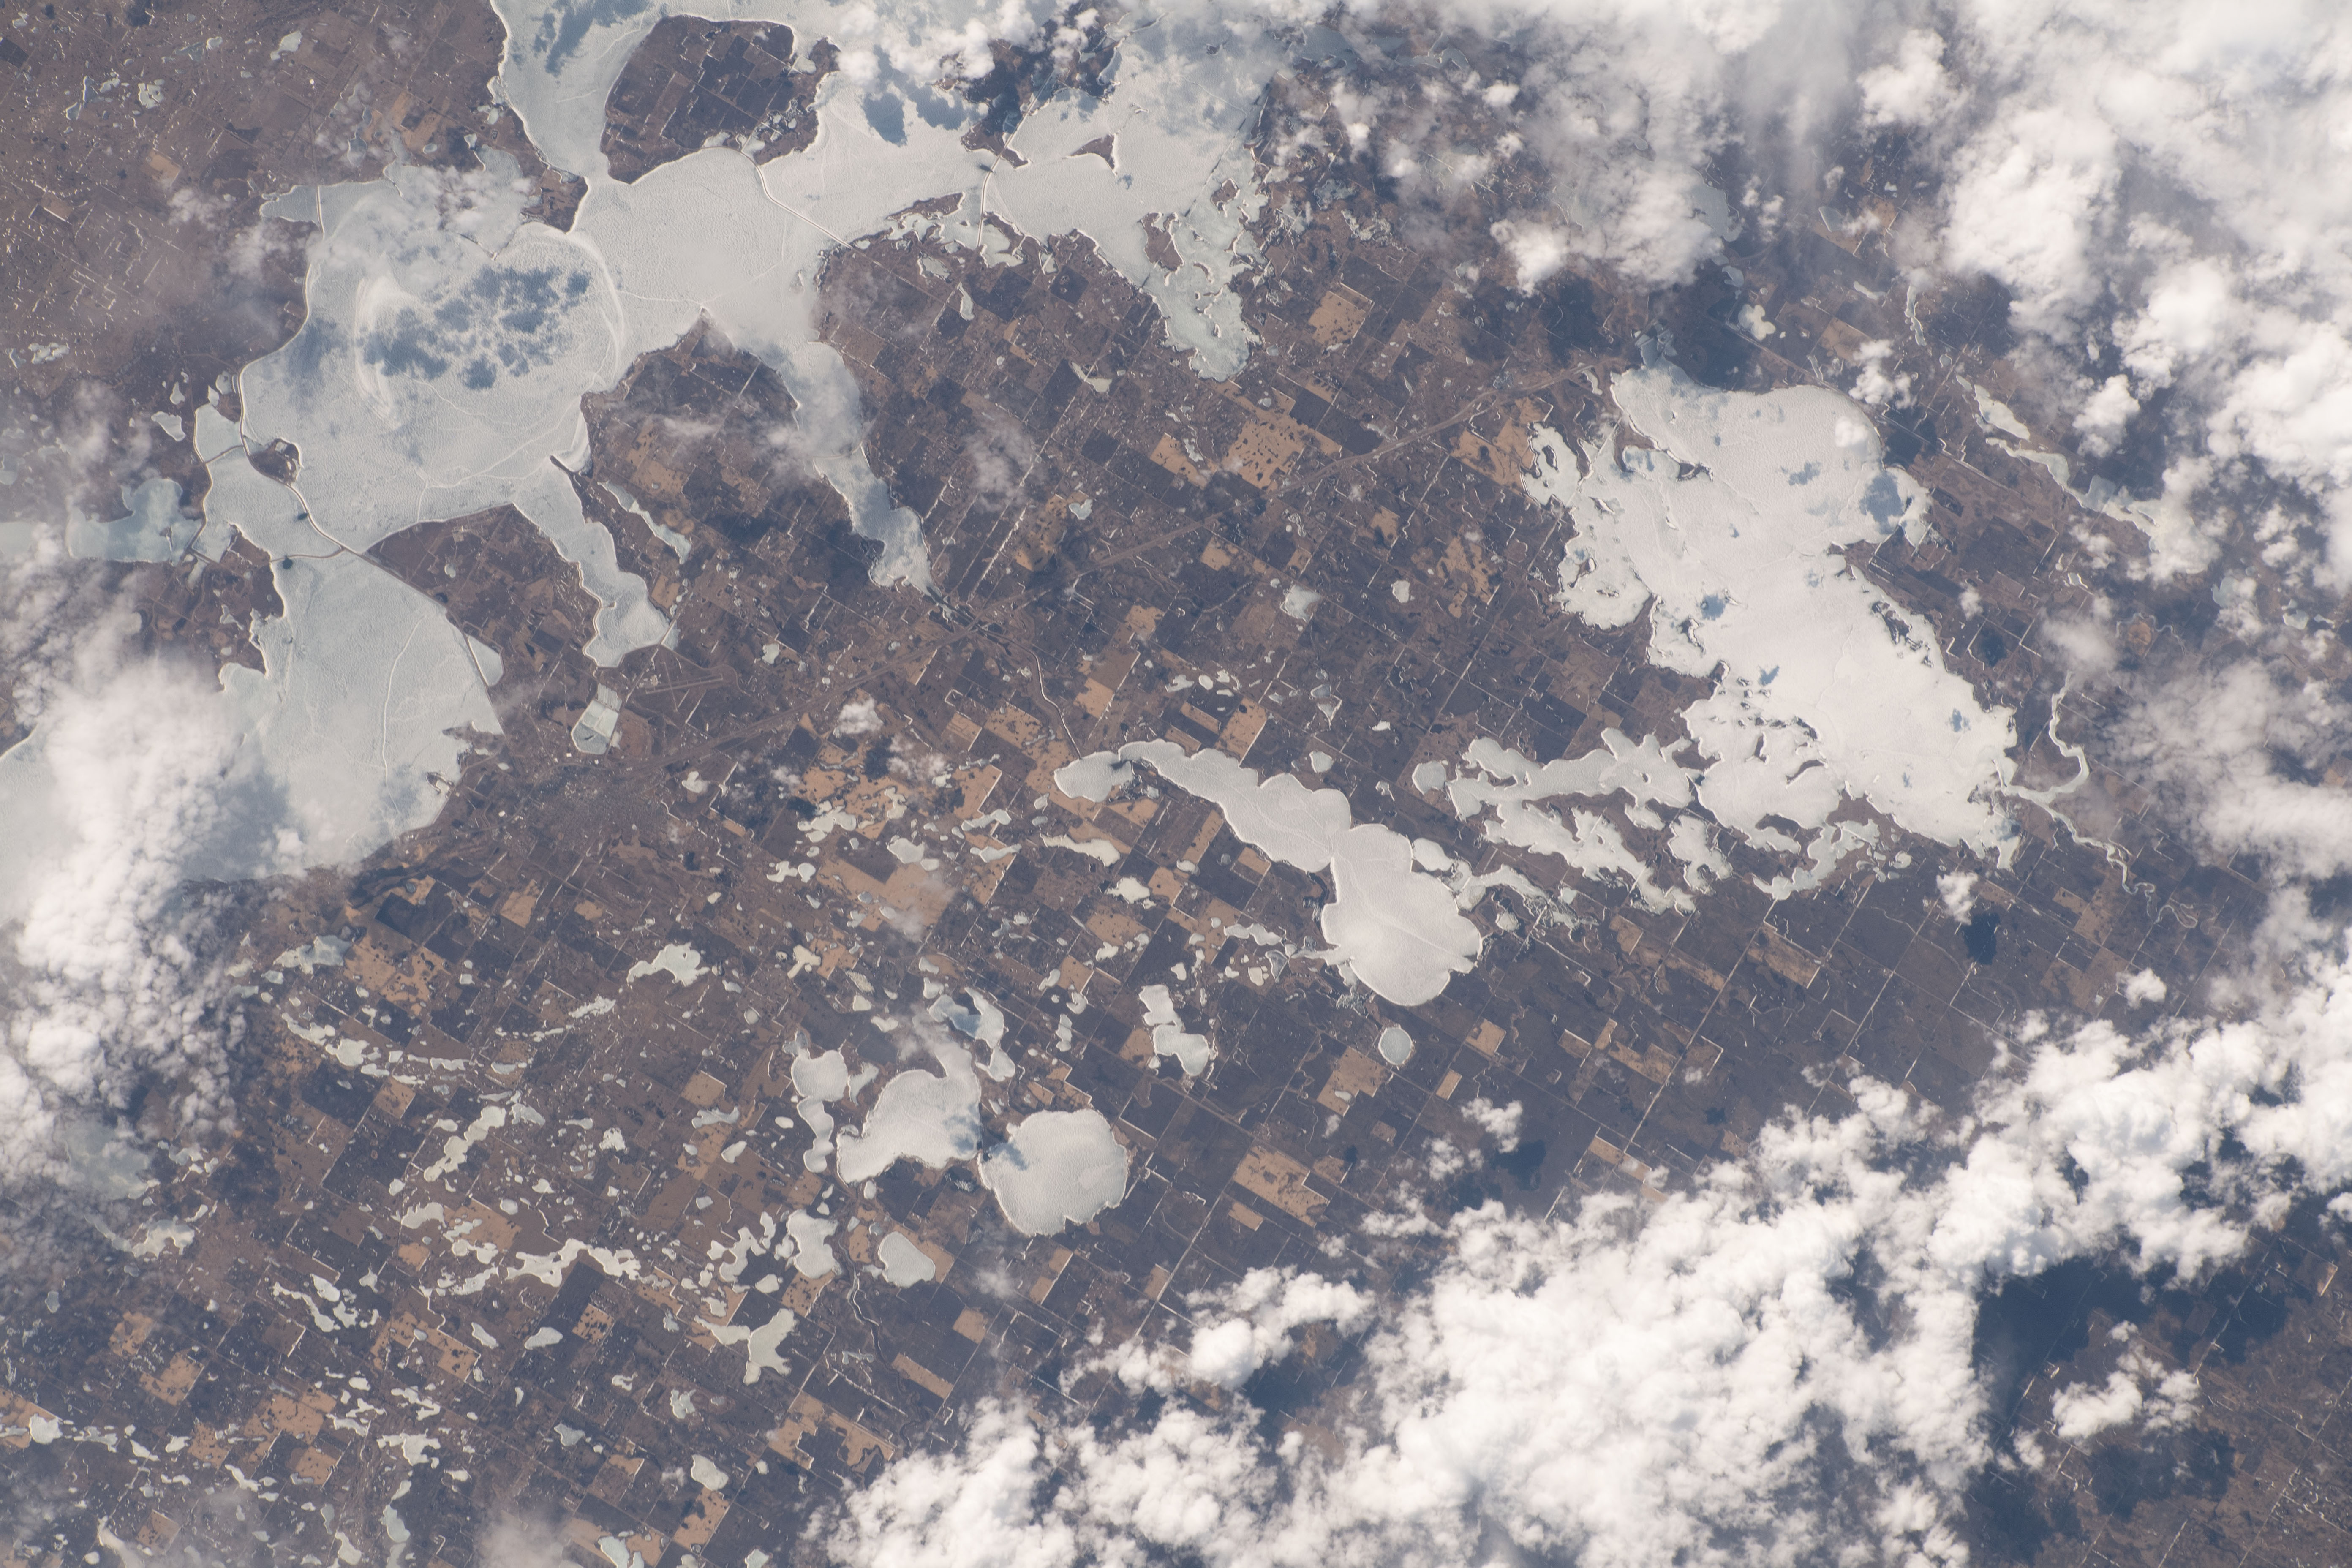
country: USA-NORTH DAKOTA
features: DRY LAKE, NORTH DAKOTA
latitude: 48.2
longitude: -99.0
